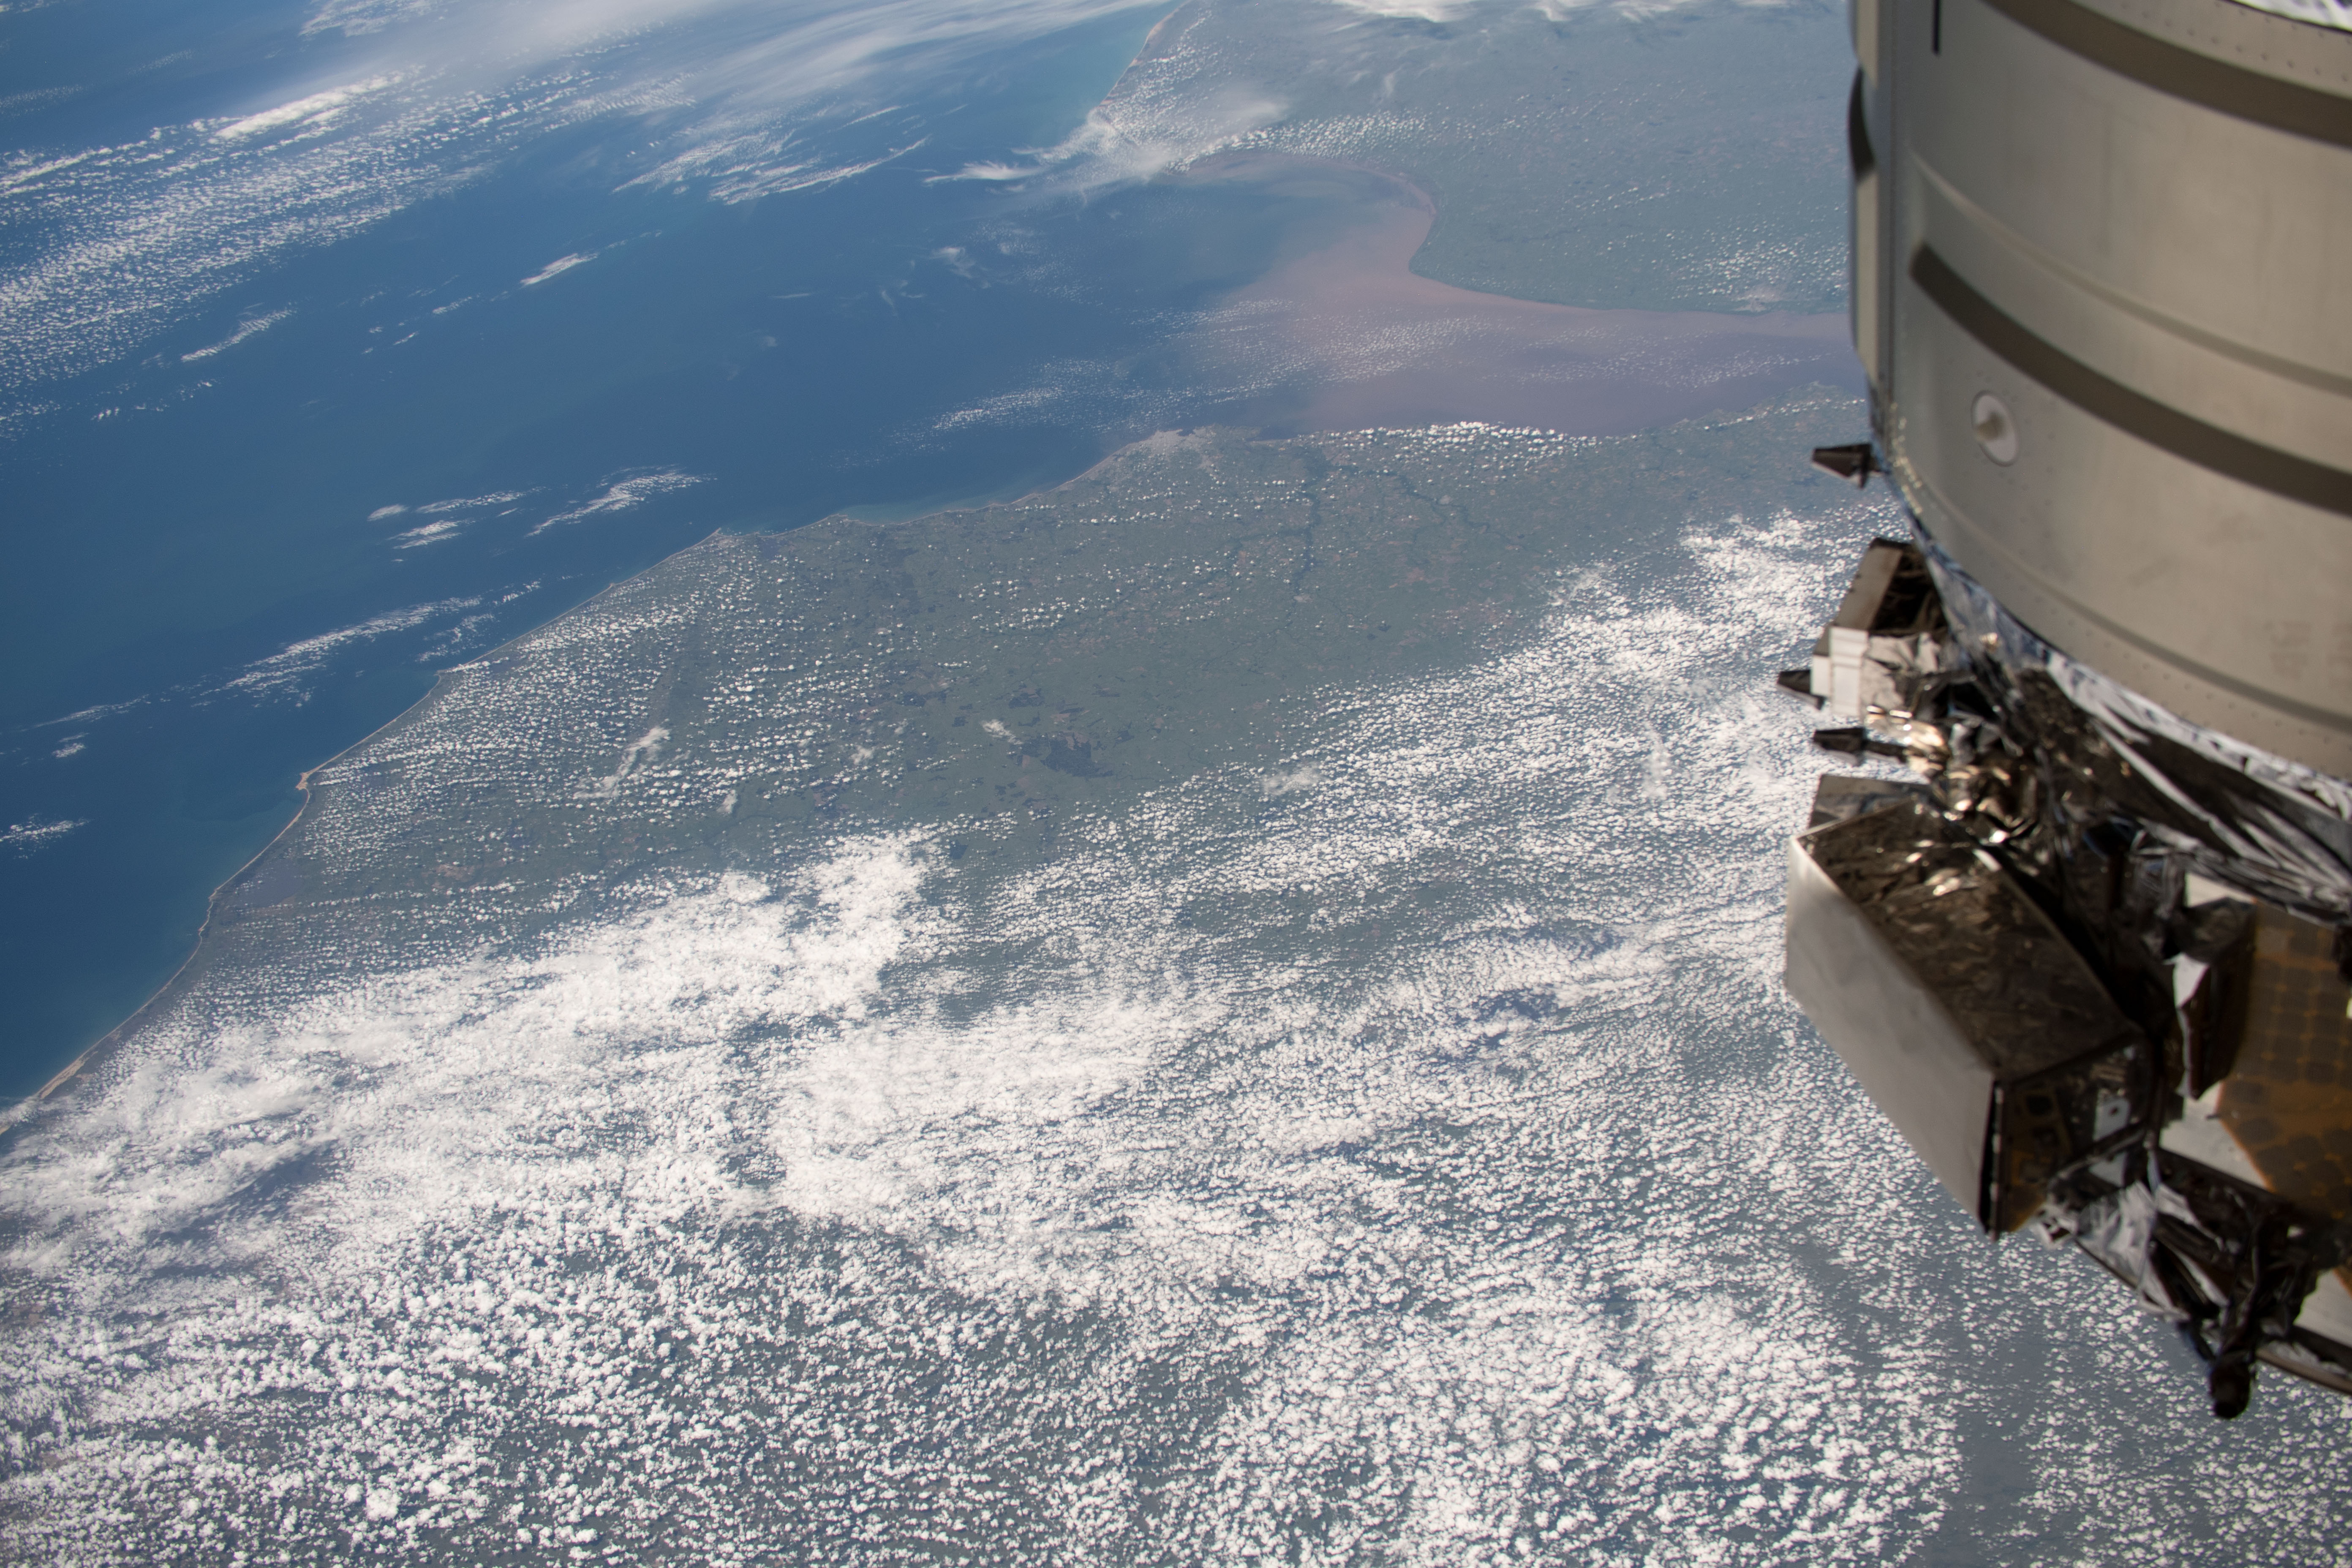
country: URUGUAY
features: URUGUAY, ARROYO TIMOTE, AGRICULTURE
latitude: -33.5
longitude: -56.0
